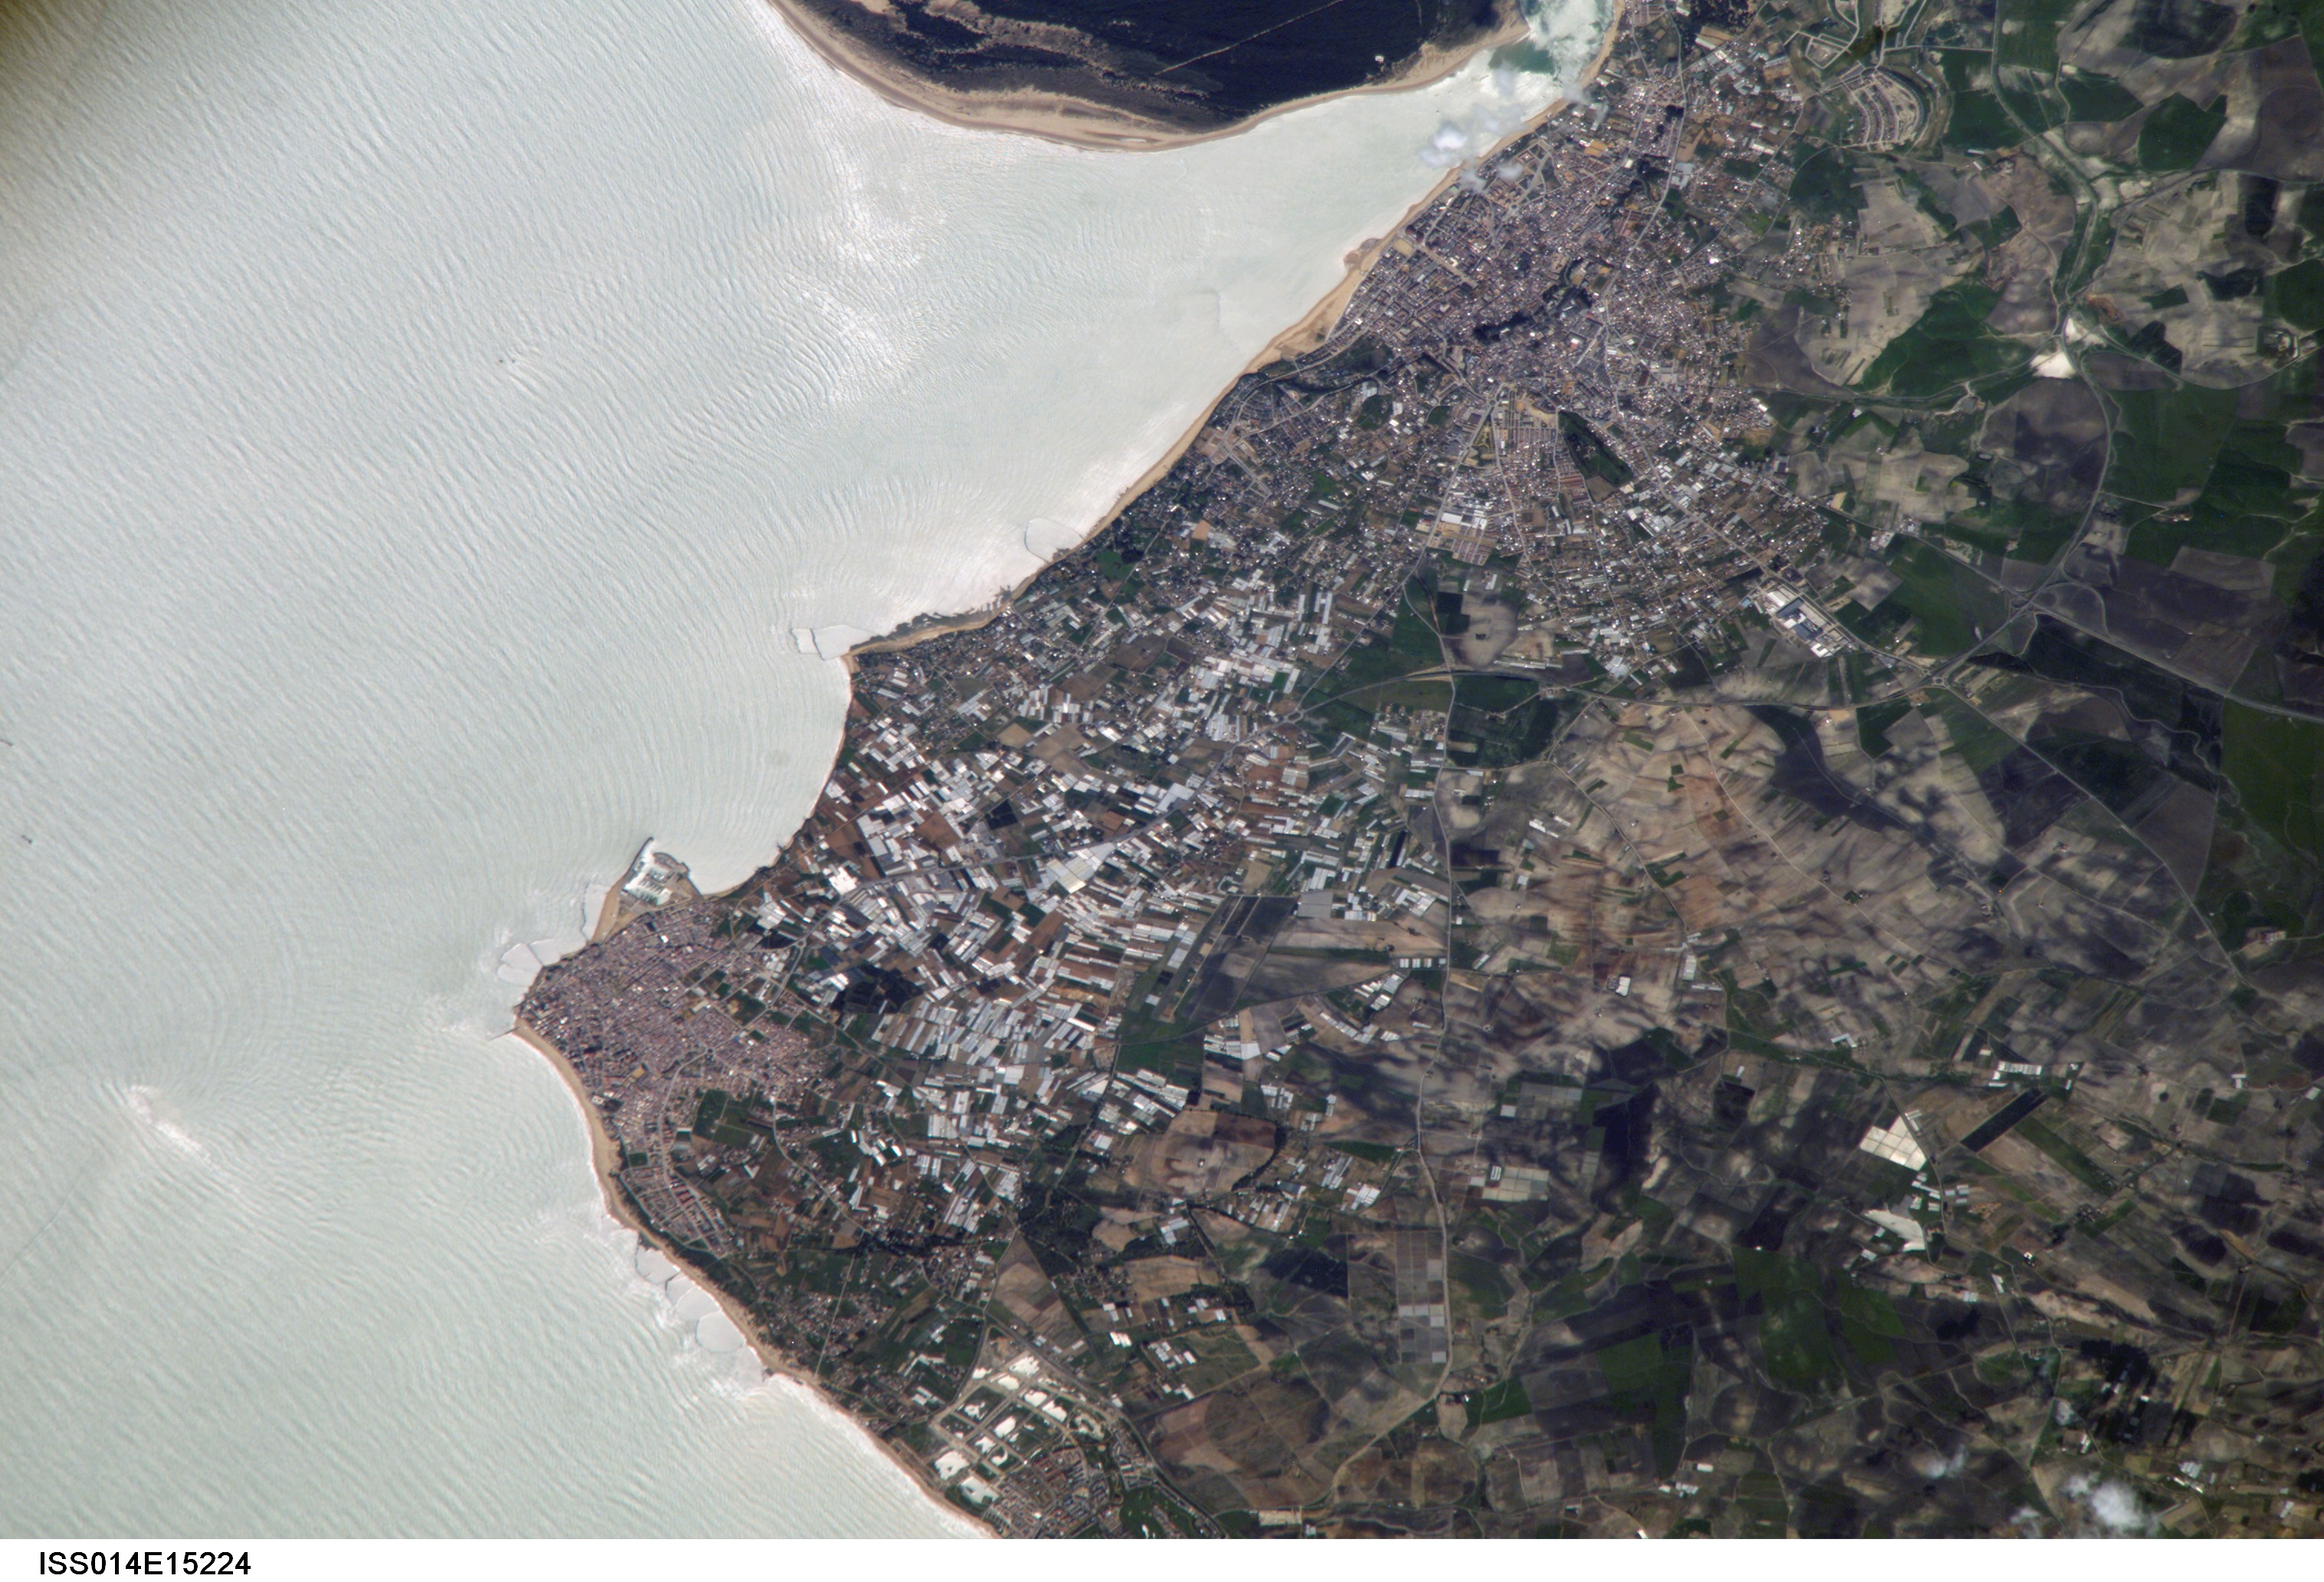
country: SPAIN
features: CHIPIONA, SANLUCAR DE BARRAMEDA
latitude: 36.7
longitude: -6.4
